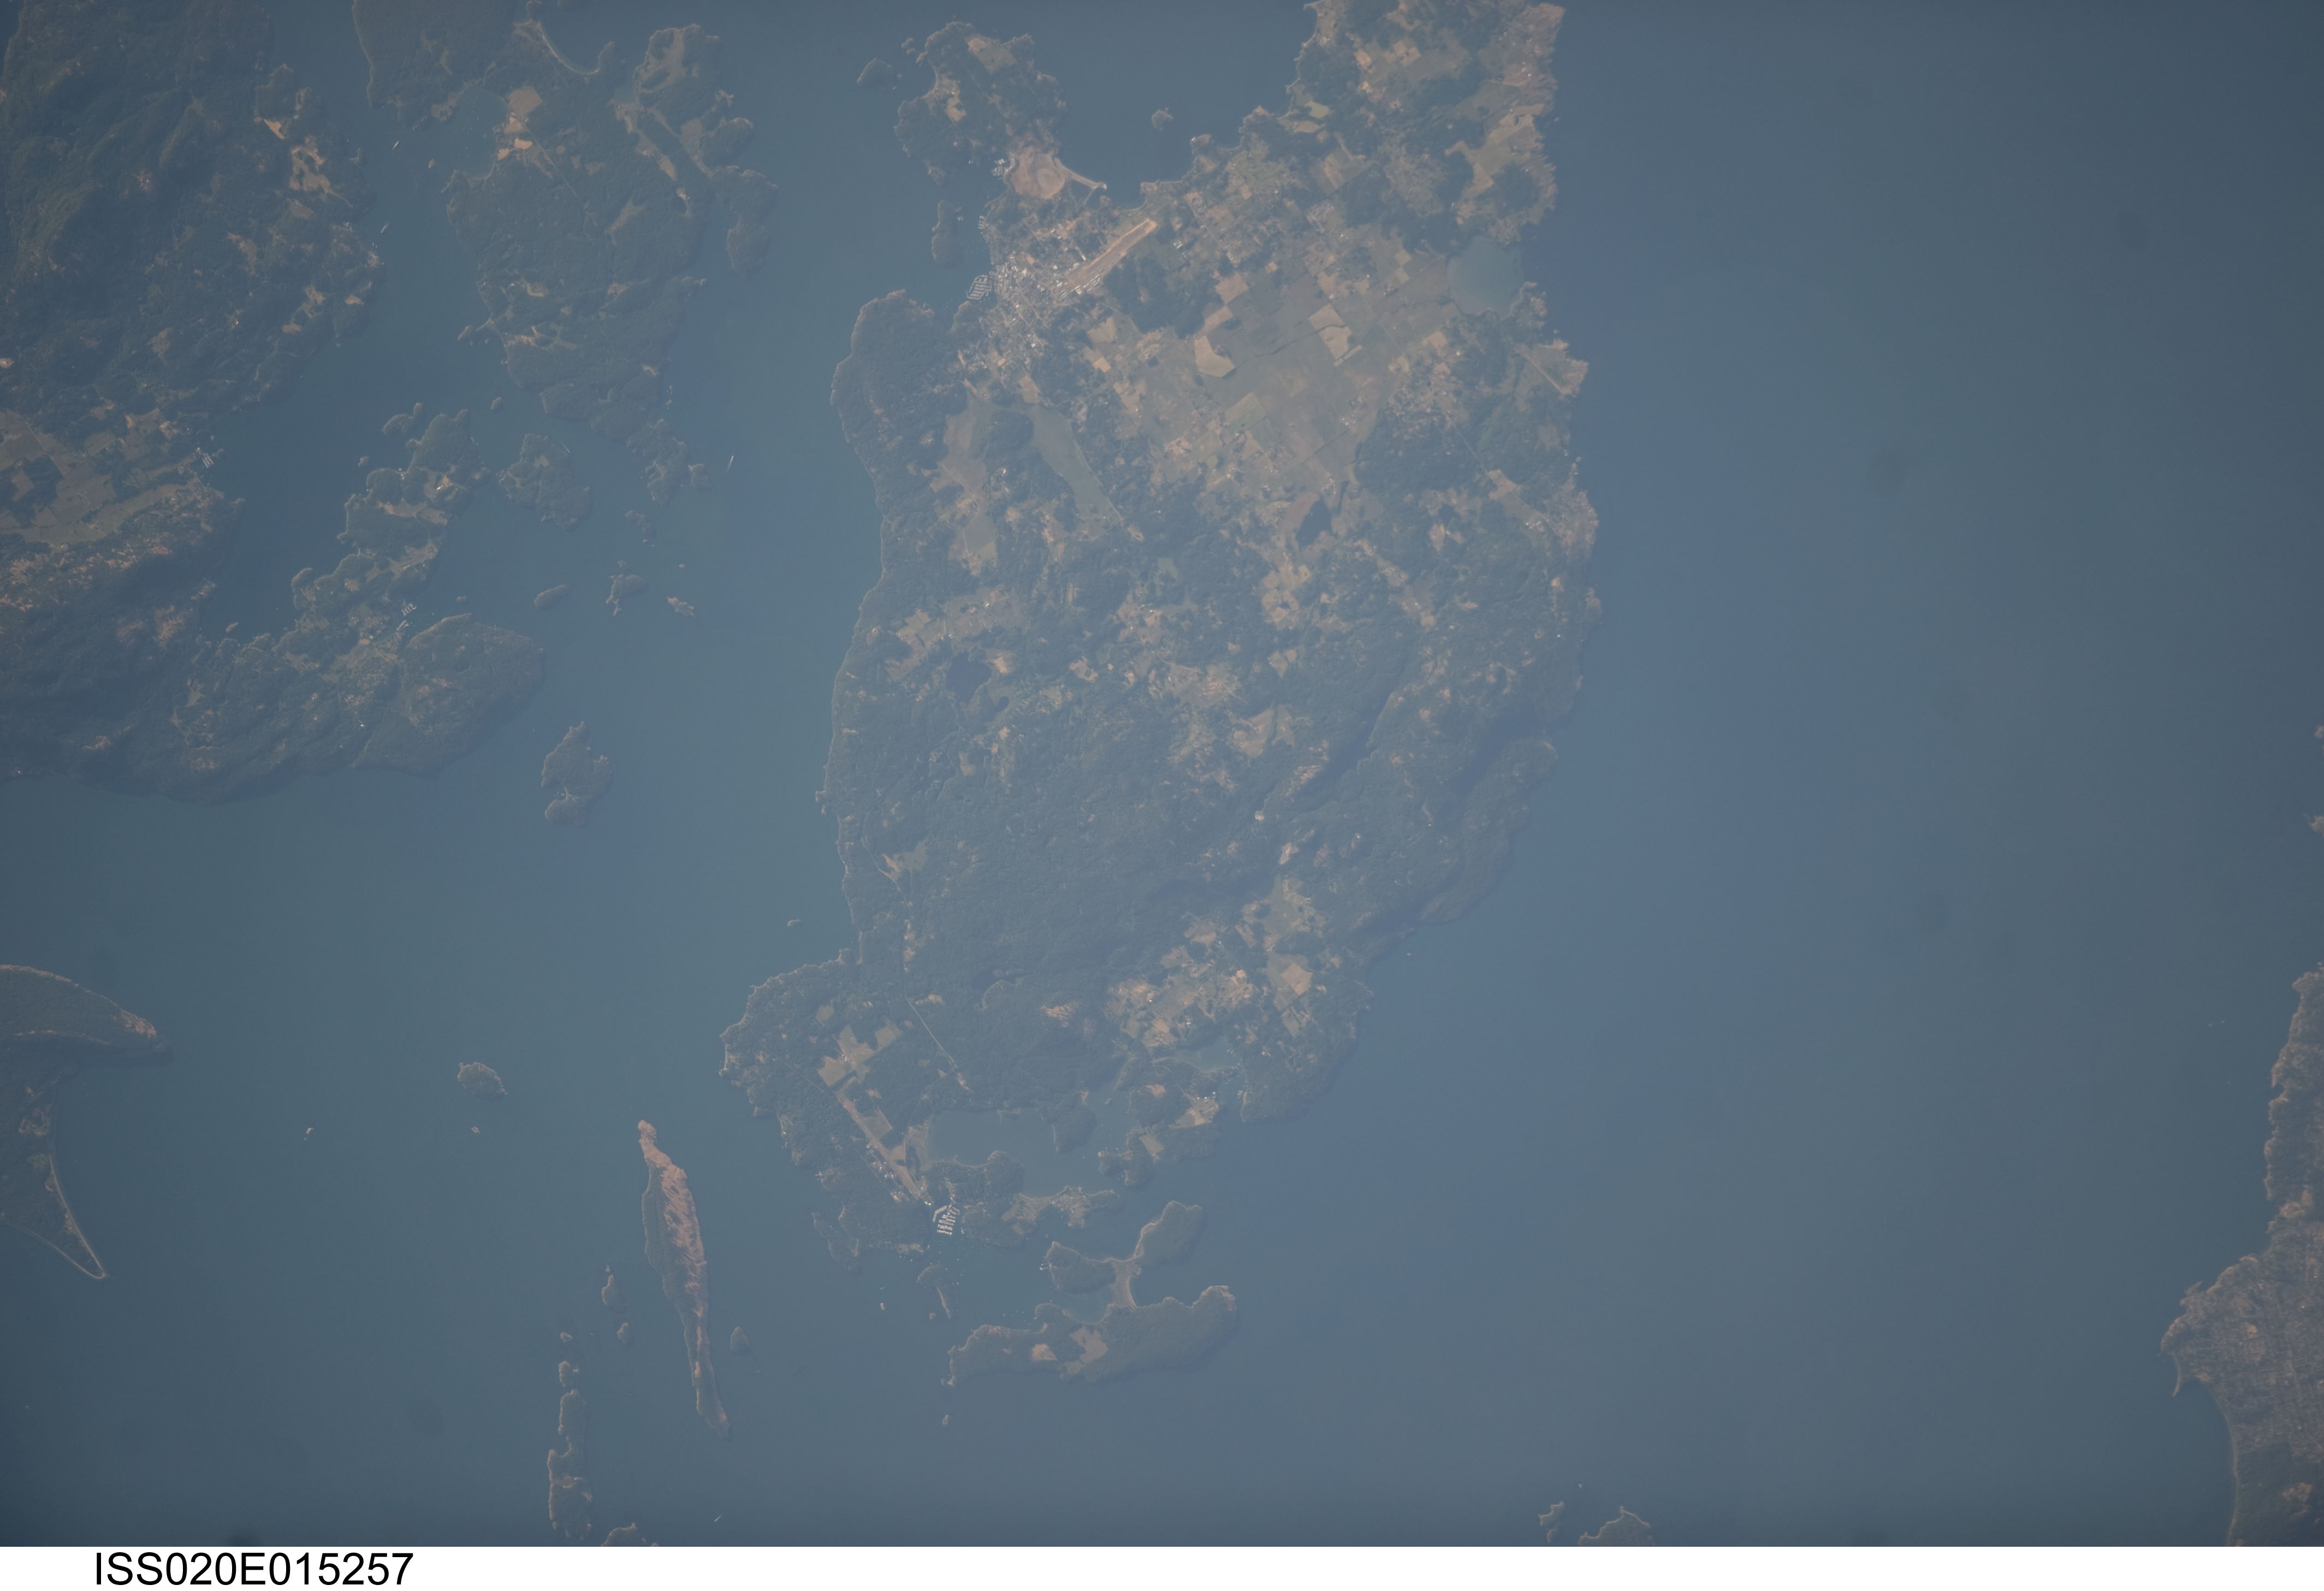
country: USA-WASHINGTON
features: HARO STRAIT; FRIDAY HARBOR; ISLANDS: SAN JUAN, SPIEDEN, HENRY, SHAW, ORCAS; BRITISH COLUMBIA, CANADA,WASHINGTON, SAN JUAN ISLAND, FRIDAY HARBOR, ROCHE HARBOR, PEARL ISLAND, HENRY ISLAND, SHAW ISLAND, CRANE ISLAND, SPORTSMANS LAKE, SPIEDEN ISLAND, FALSE BAY, JONES ISLAND, FLAT TOP ISLAND,FRIDAY HARBOR WA, ROCHE HARBOR WA, SAN JUAN ISLAND, FRIDAY HARBOR AIRPORT (KFHR), ROCHE HARBOR AIRPORT (WA09)
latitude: 48.6
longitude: -123.1
